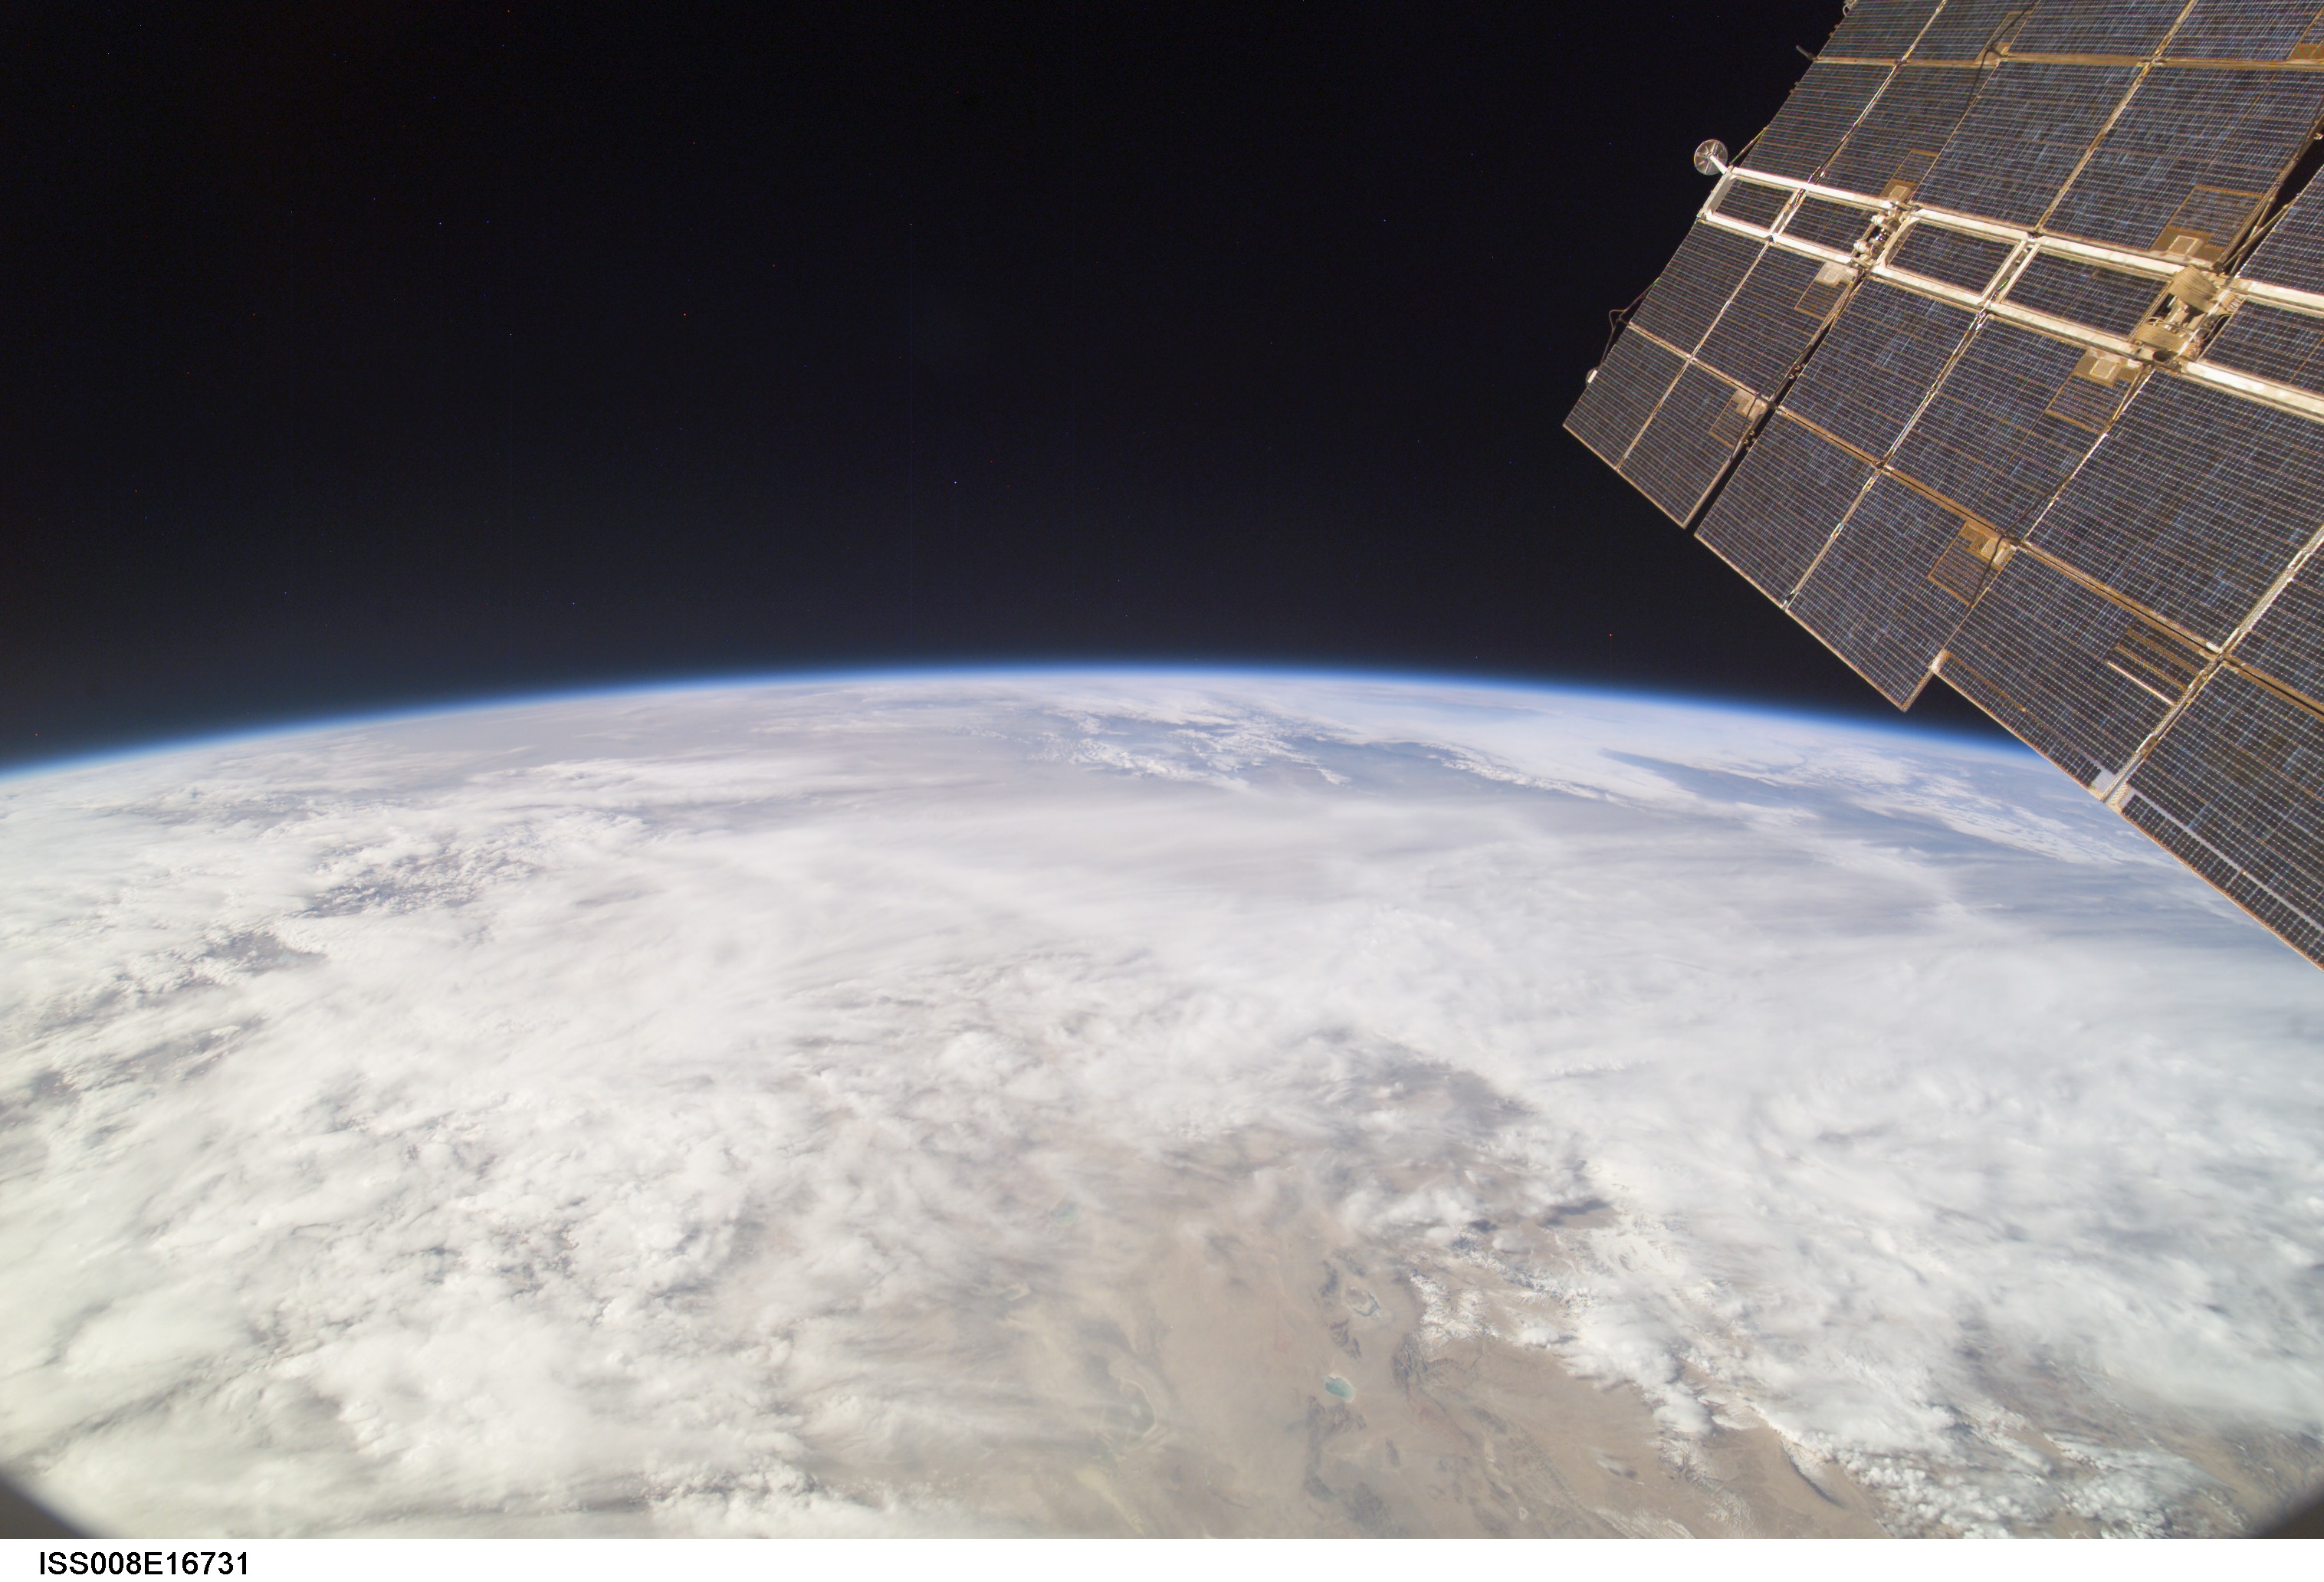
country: CHINA
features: TIBETAN PLAT., ATMOSPHERIC LIMB
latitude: 38.0
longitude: 93.5
